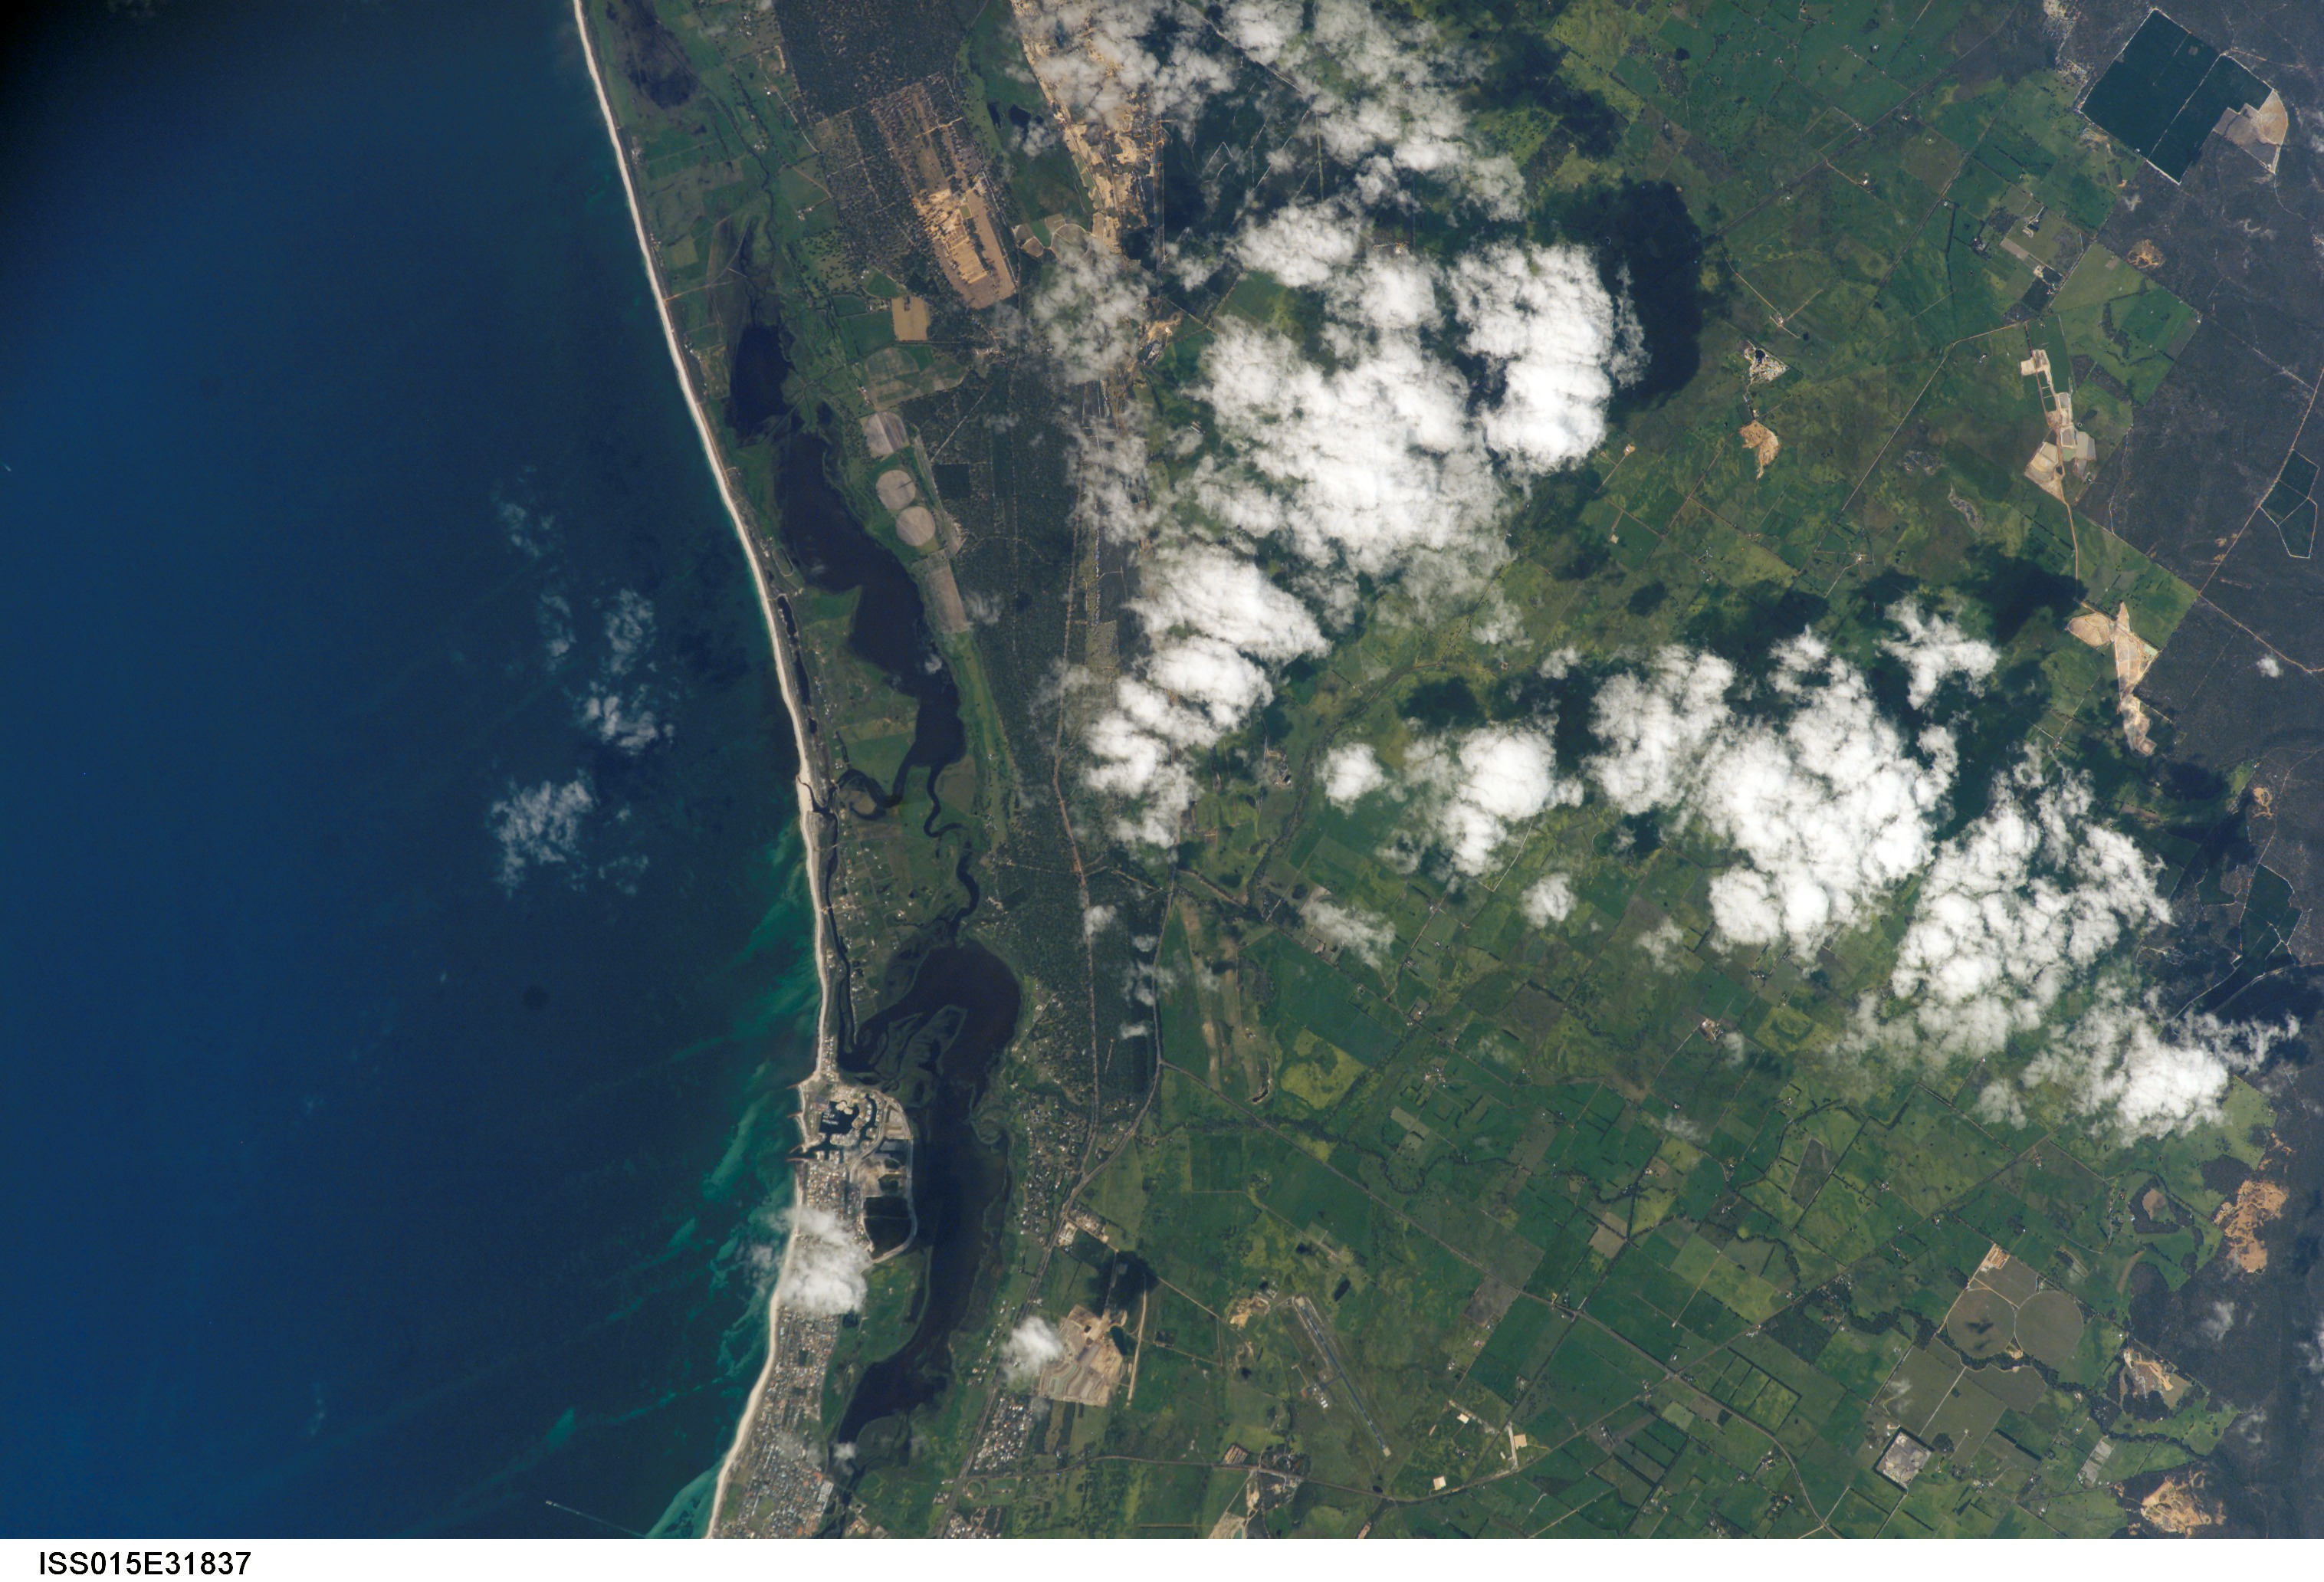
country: AUSTRALIA-WA
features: BUSSELTON, FORREST BEACH, LAG.
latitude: -33.7
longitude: 115.4
